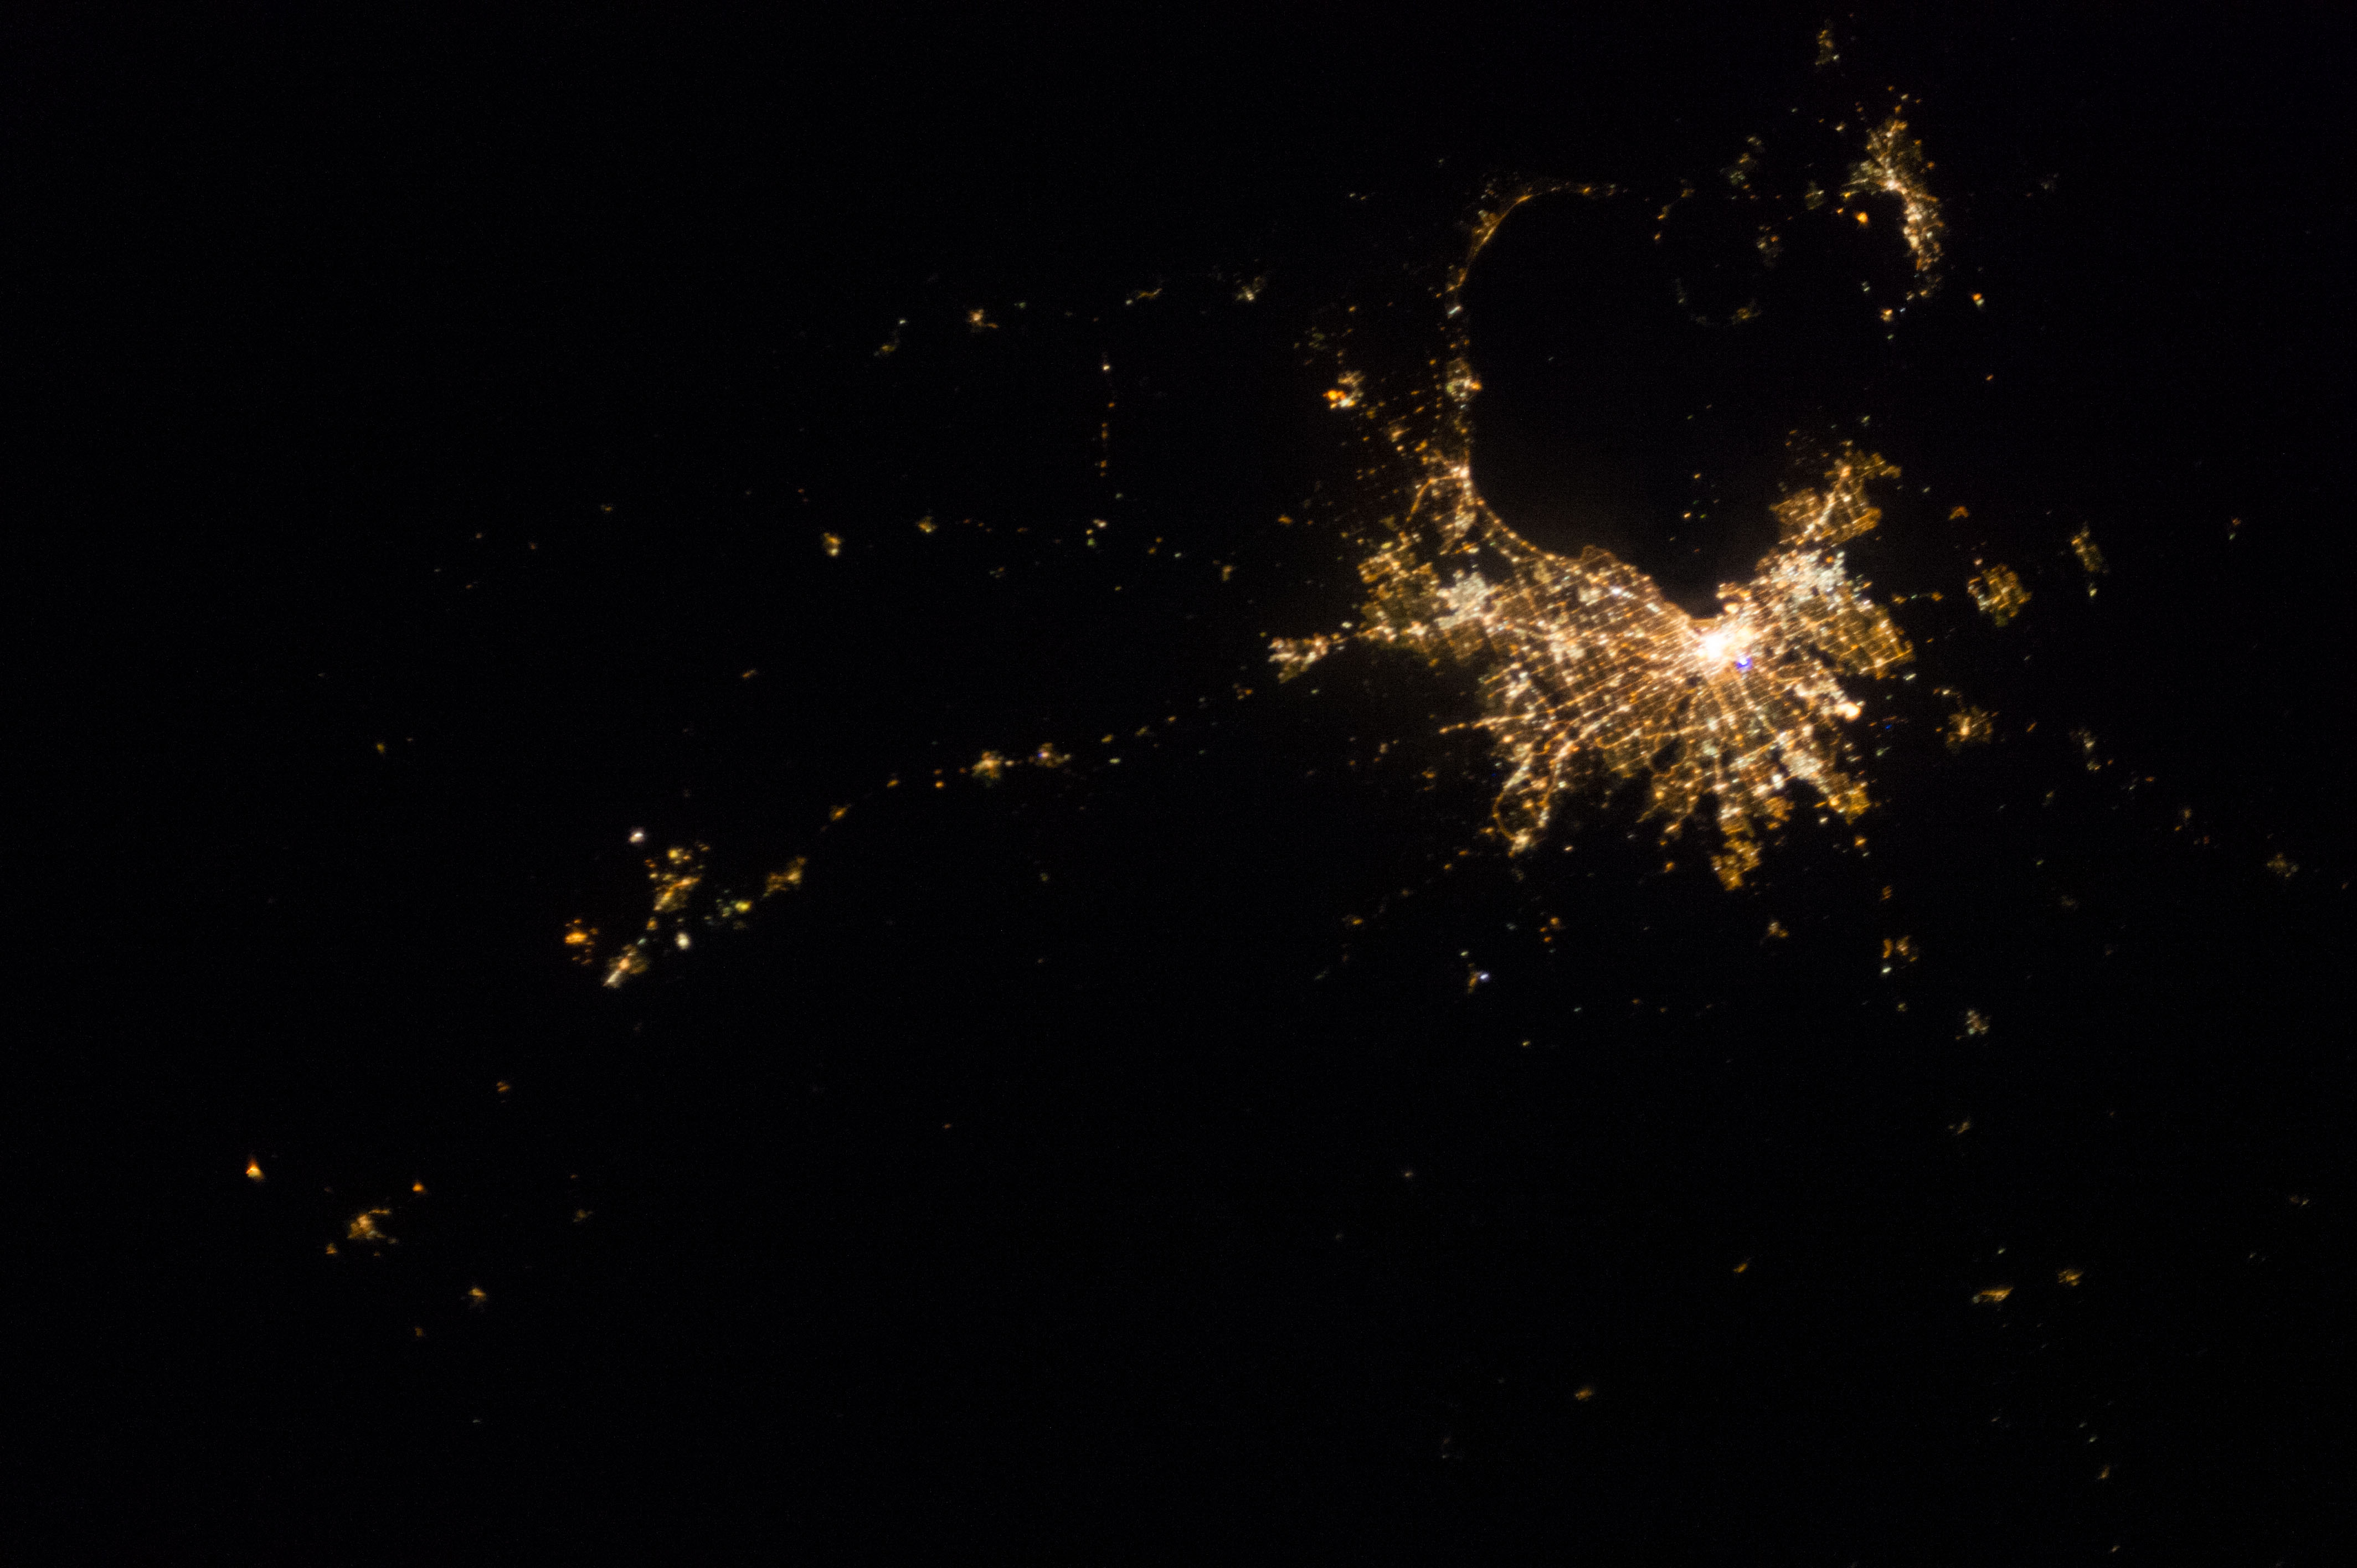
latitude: -37.8
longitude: 145.0
